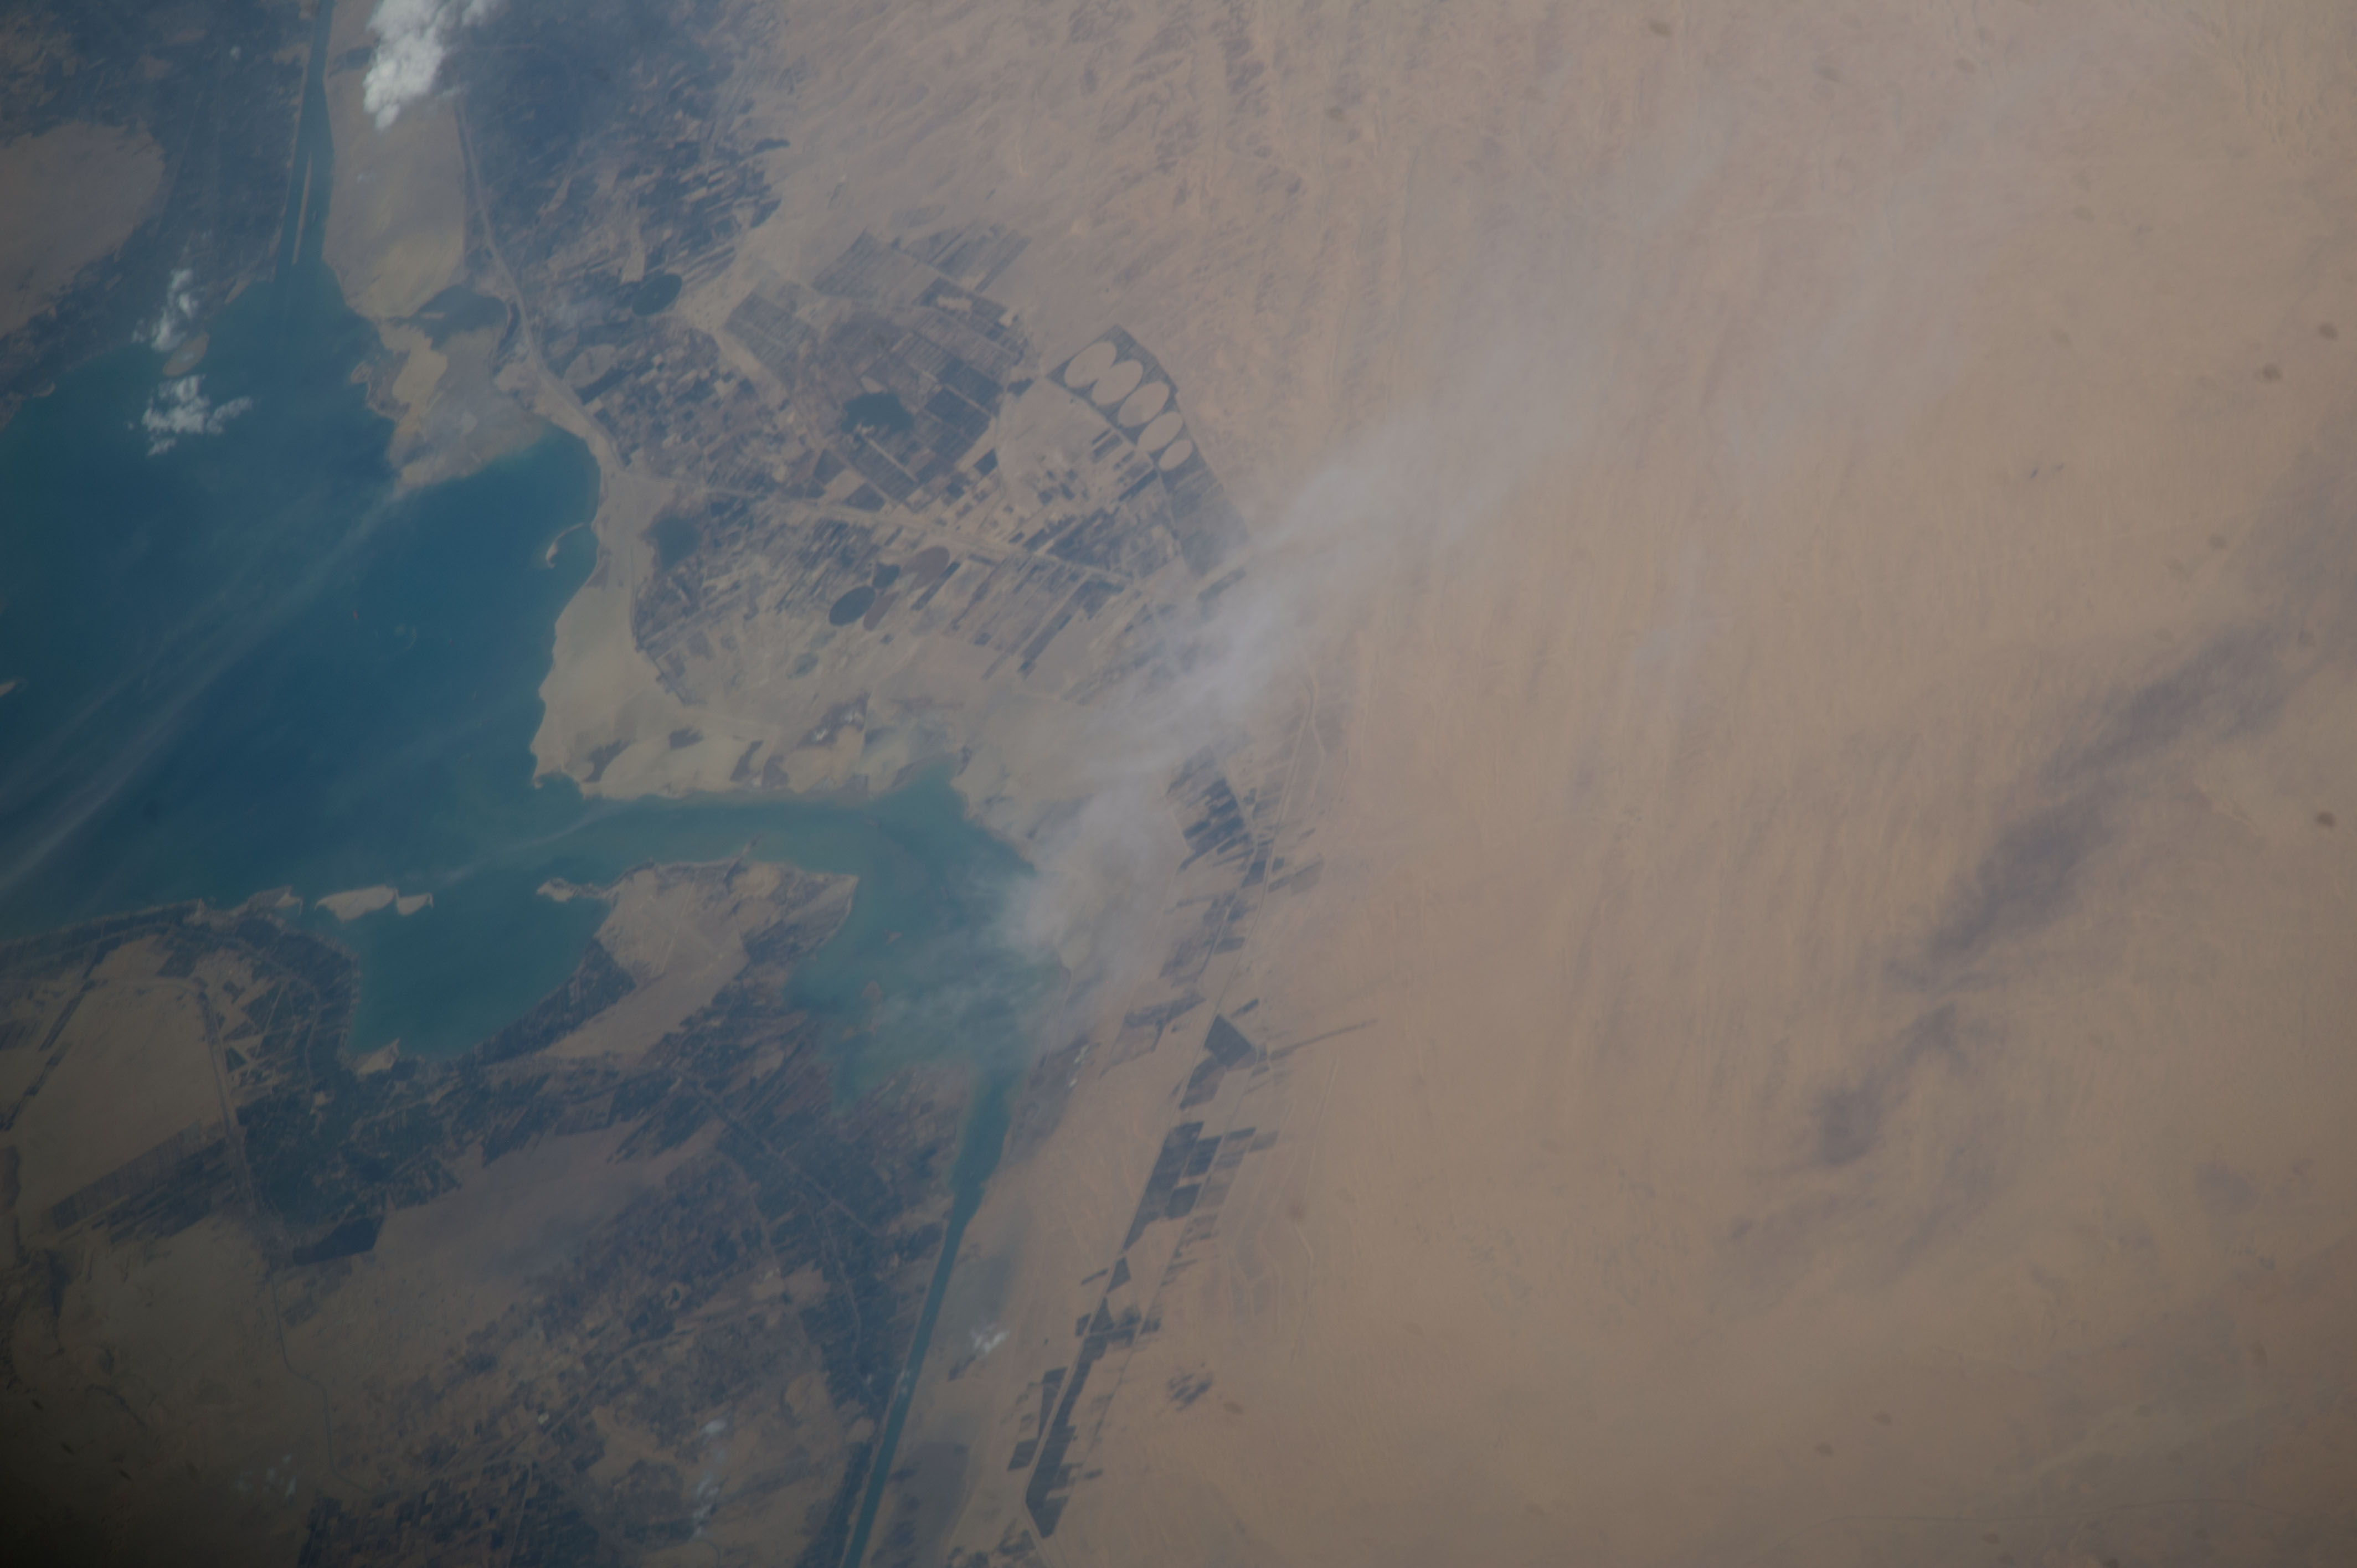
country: EGYPT
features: EGYPT, NORTH SINAI, GREAT BITTER LAKE,GREAT BITTER L., SUEZ CAN., EGYPT,SUEZ CANAL, 30.24,32.60,SUEZ CANAL
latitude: 30.2
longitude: 32.6
